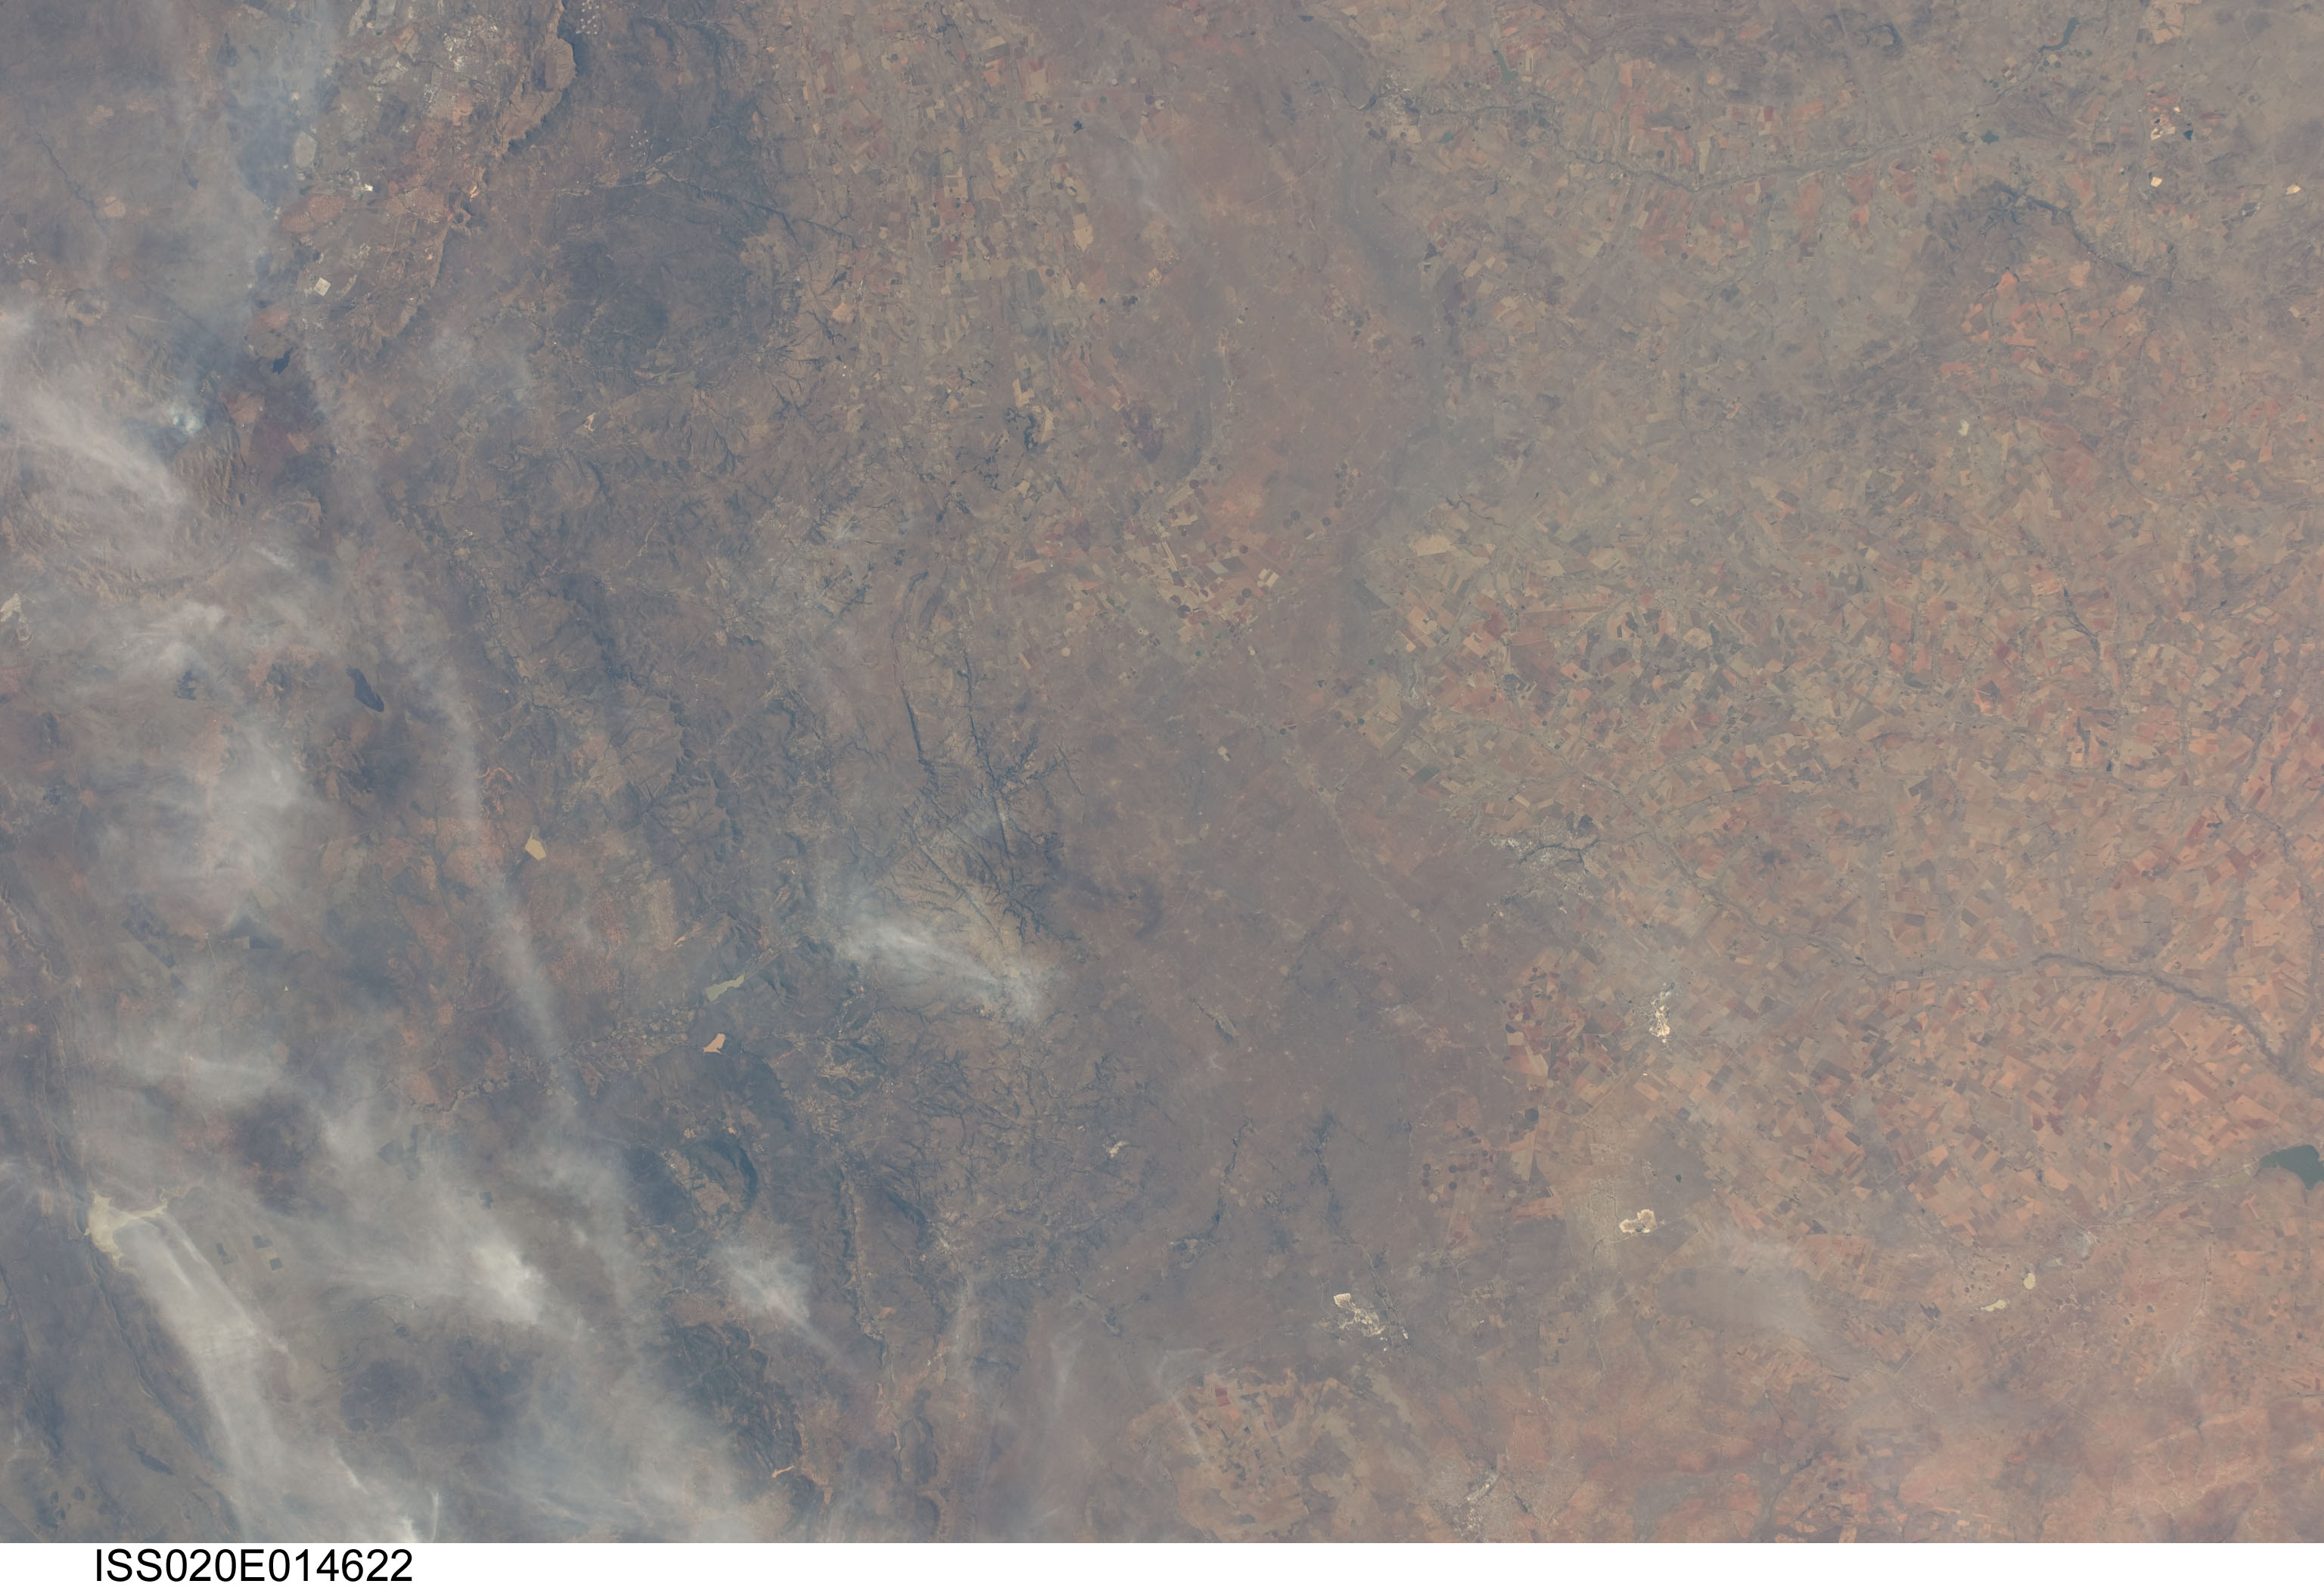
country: REPUBLIC SOUTH AFRICA
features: AGRICULTURE, SMALL LAKES
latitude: -26.0
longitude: 26.5
